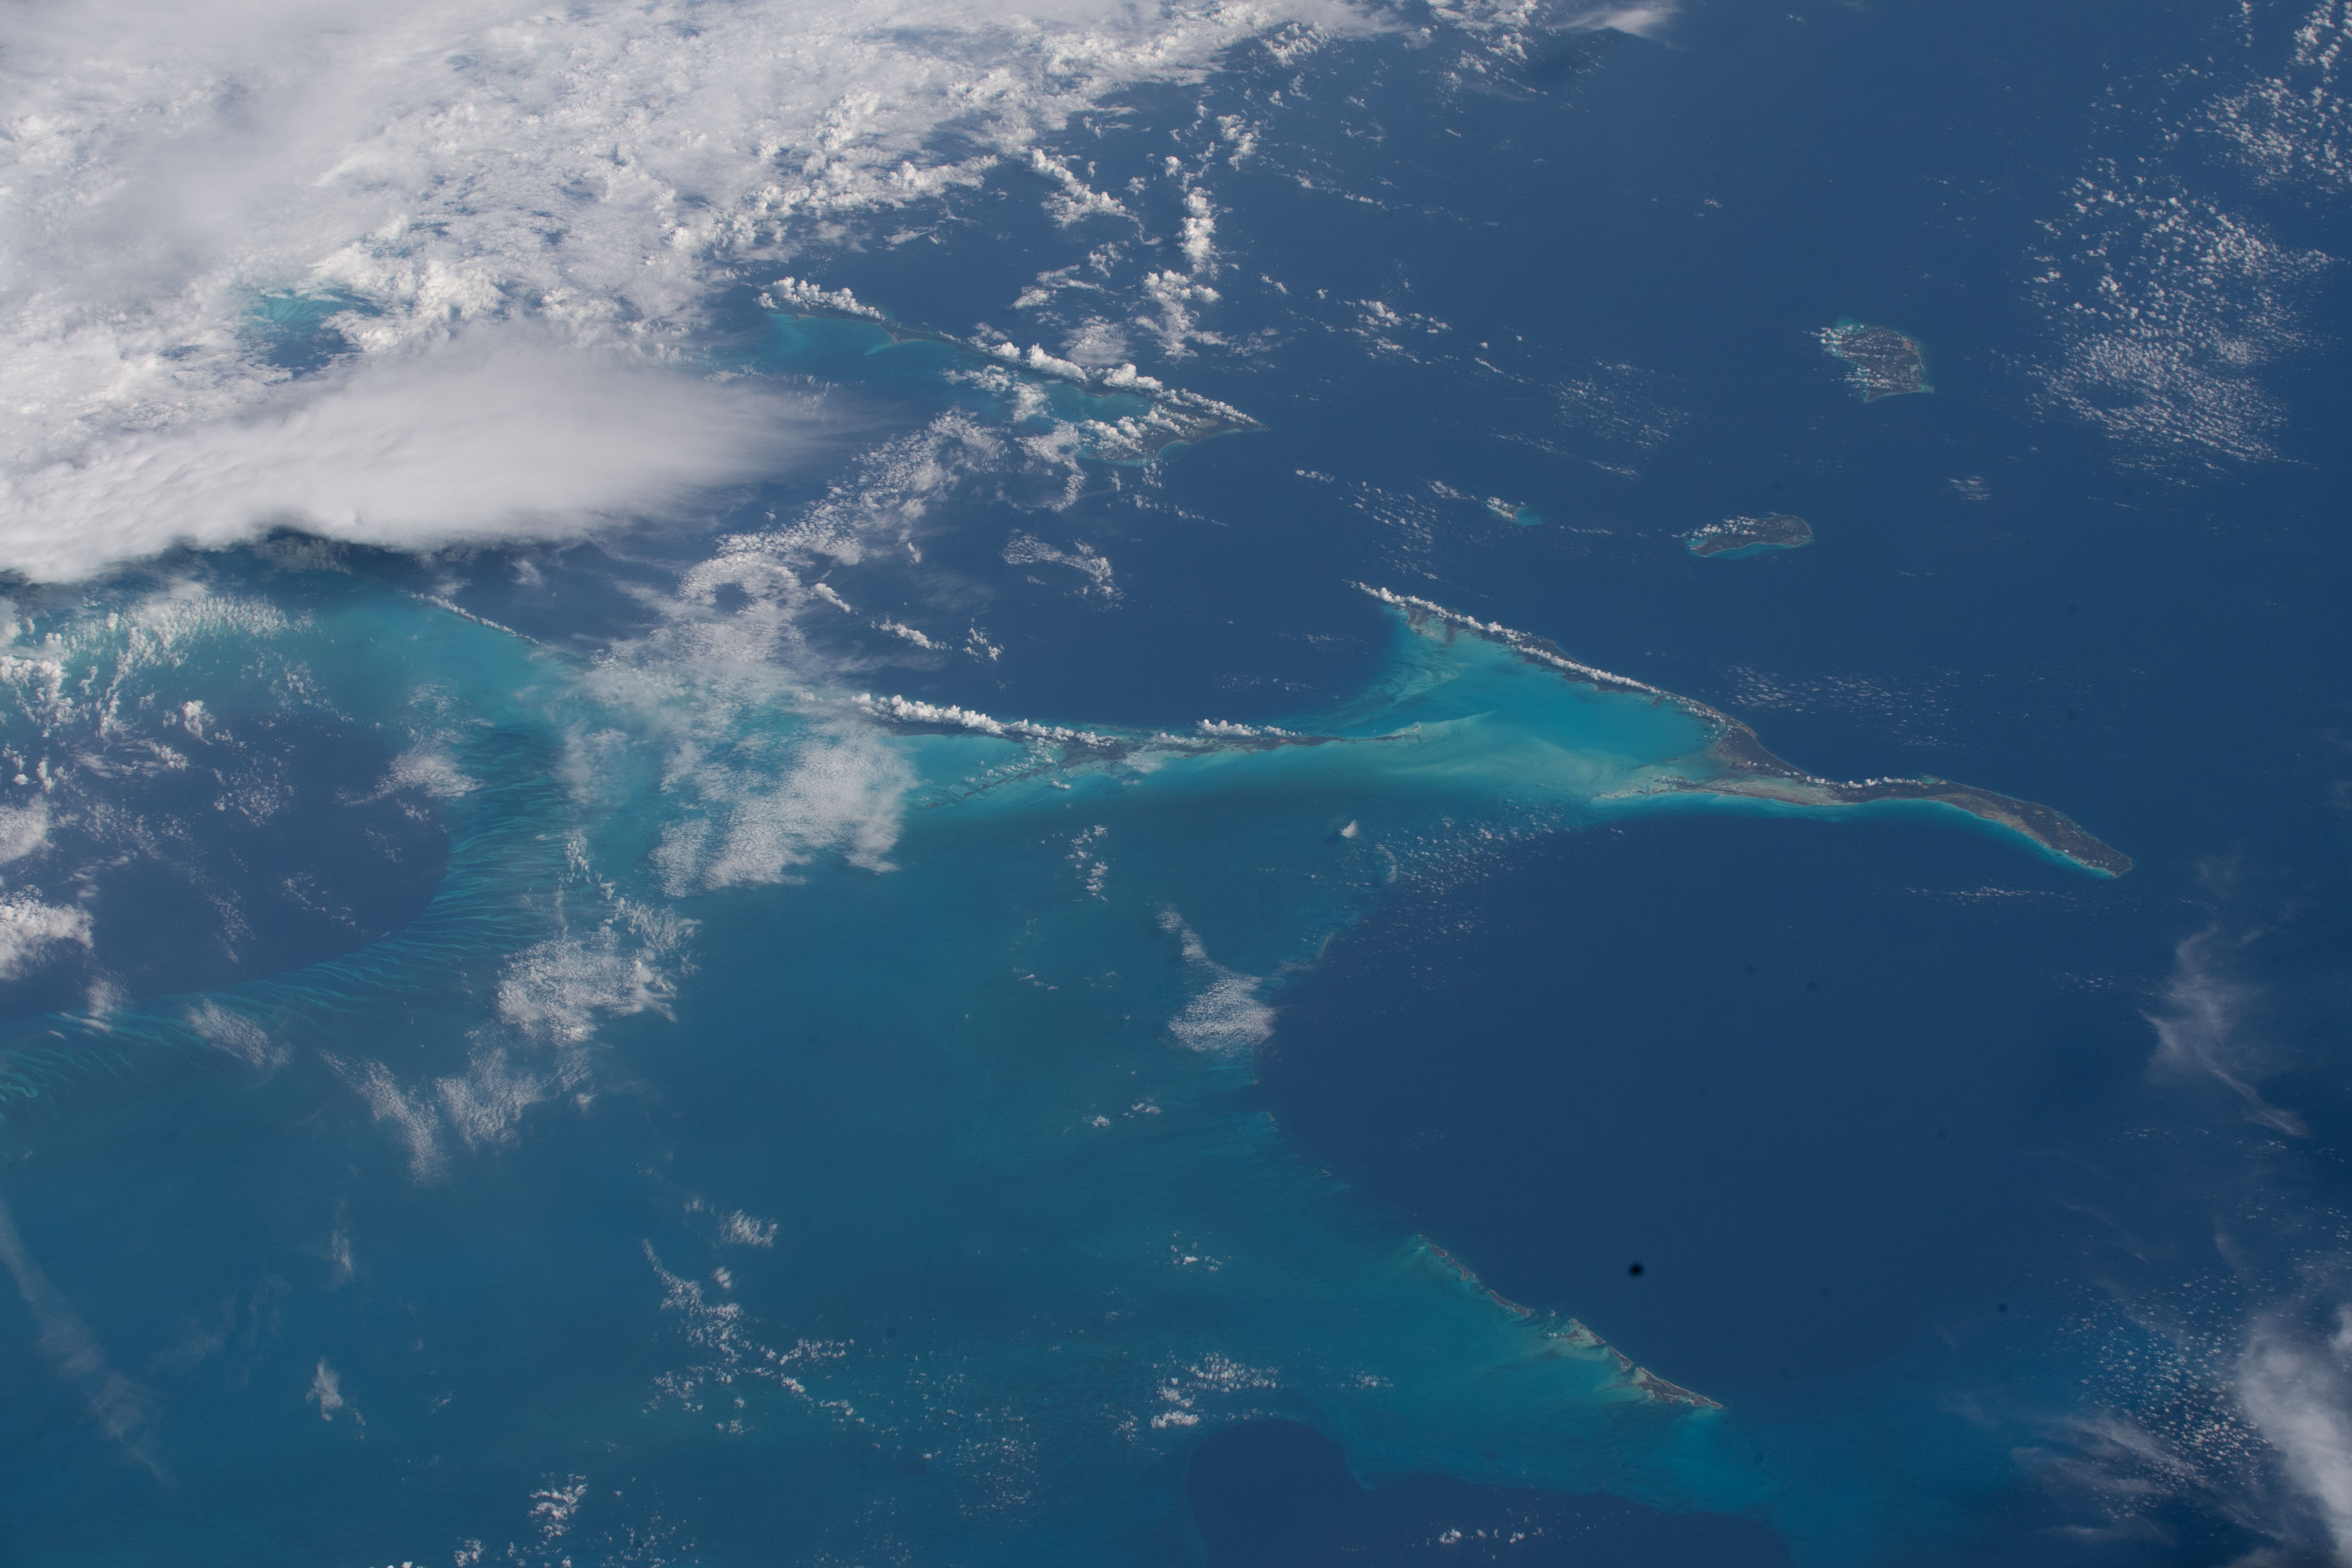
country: BAHAMAS
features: ROCKERS POINT SETTLEMENT, LONG ISLAND, CAT ISLAND
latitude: 23.4
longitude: -75.7
